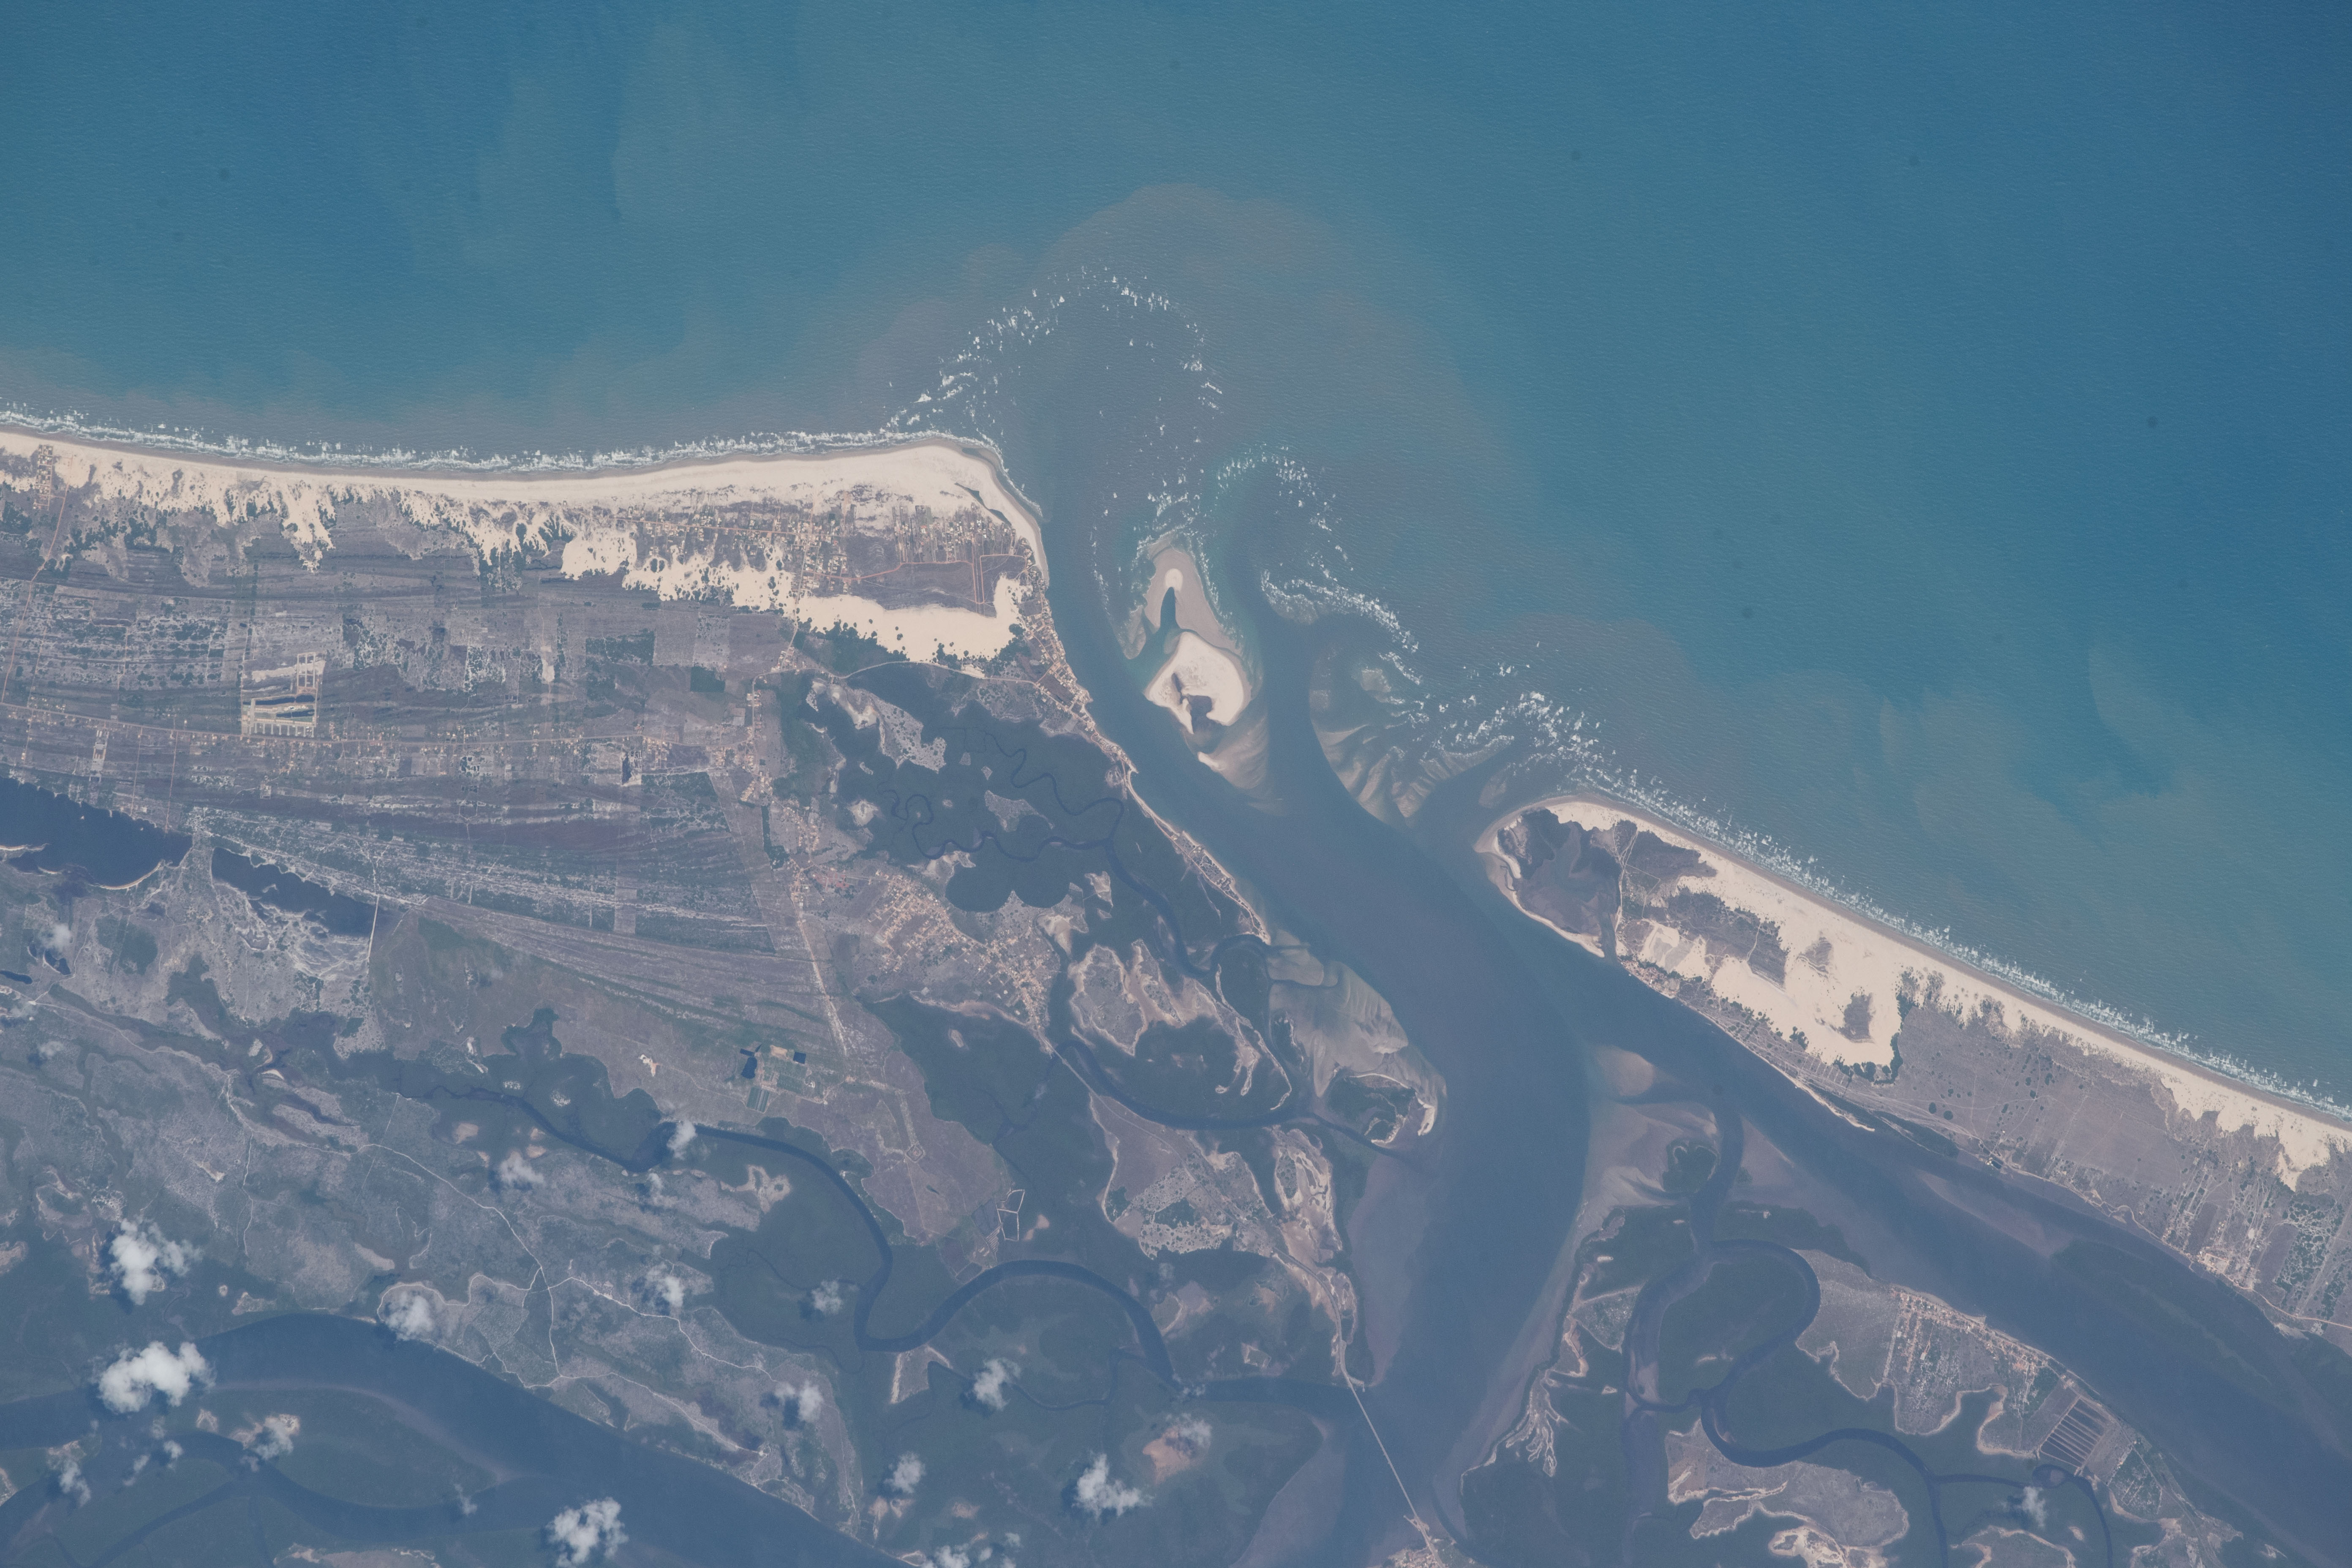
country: BRAZIL
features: ARACAJU, ESTA, NCIA, STATE OF ALAGOAS, RIO REAL
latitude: -11.4
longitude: -37.4
